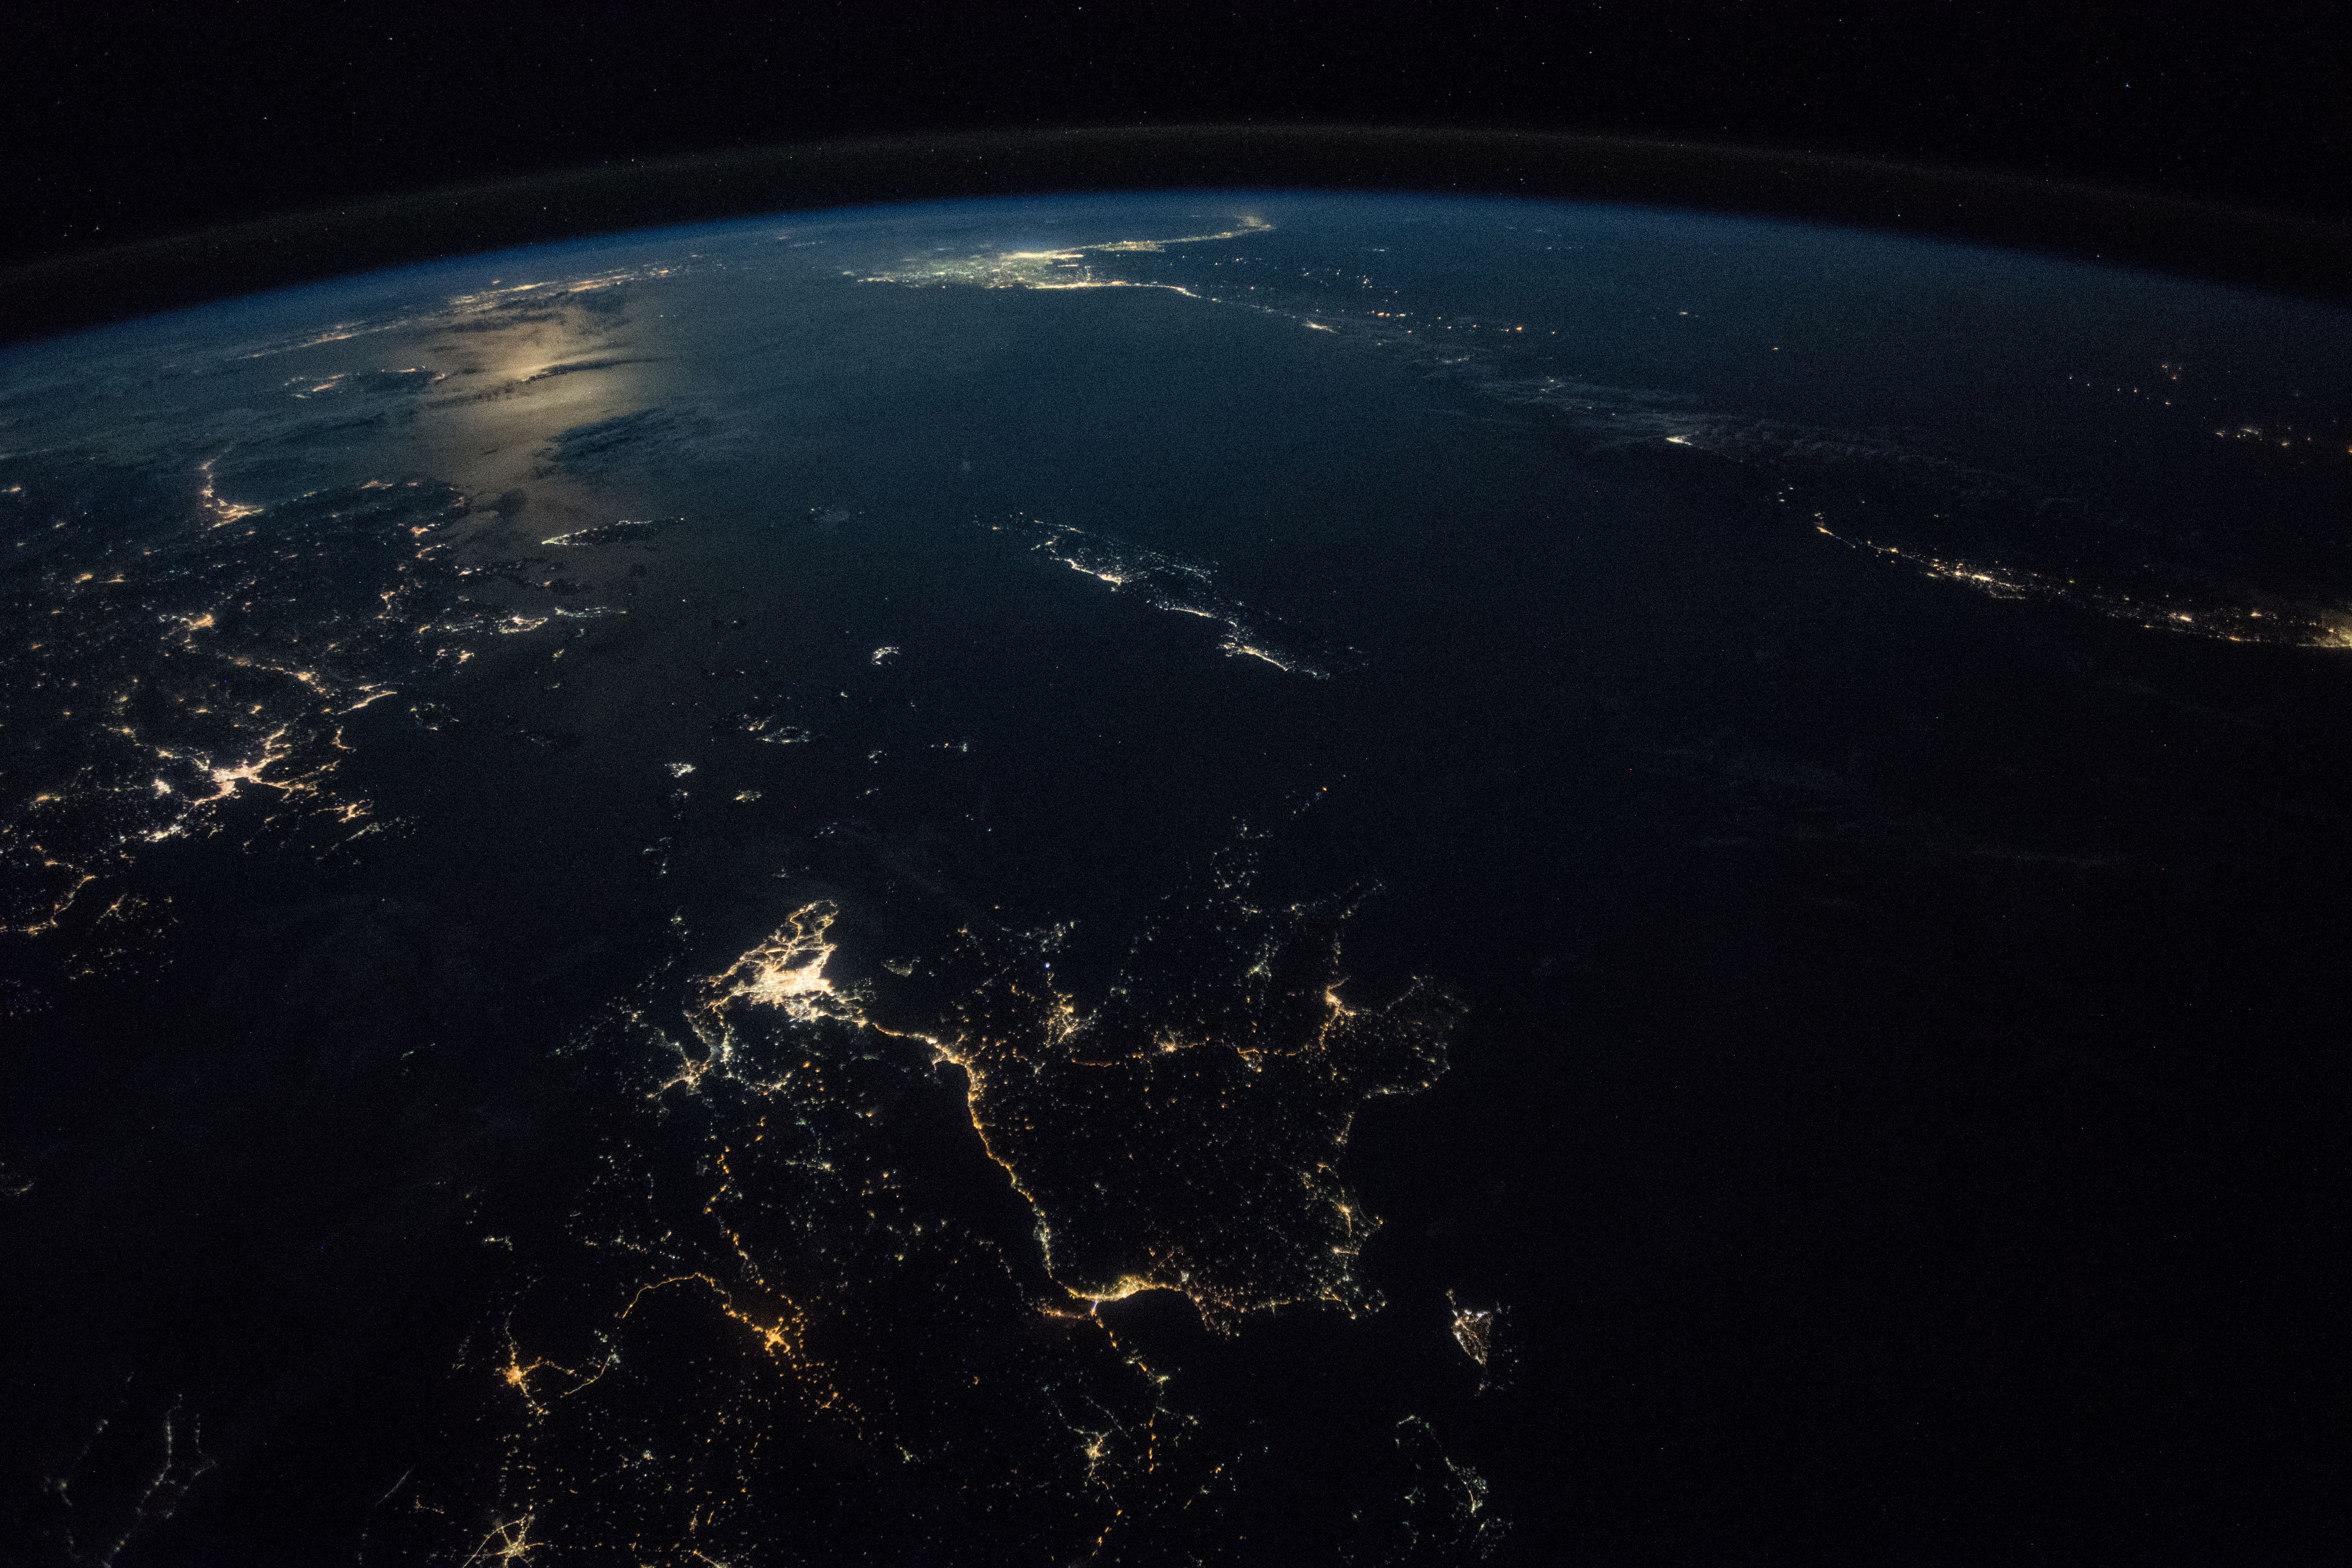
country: GREECE
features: EGEO ISLANDS, KOS ISLAND, CRETE ISLAND, IZMIR CITY, AEGEAN SEA, ATHENS CITY, NIGHT, EARTH LIMB
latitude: 36.3
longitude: 23.8
